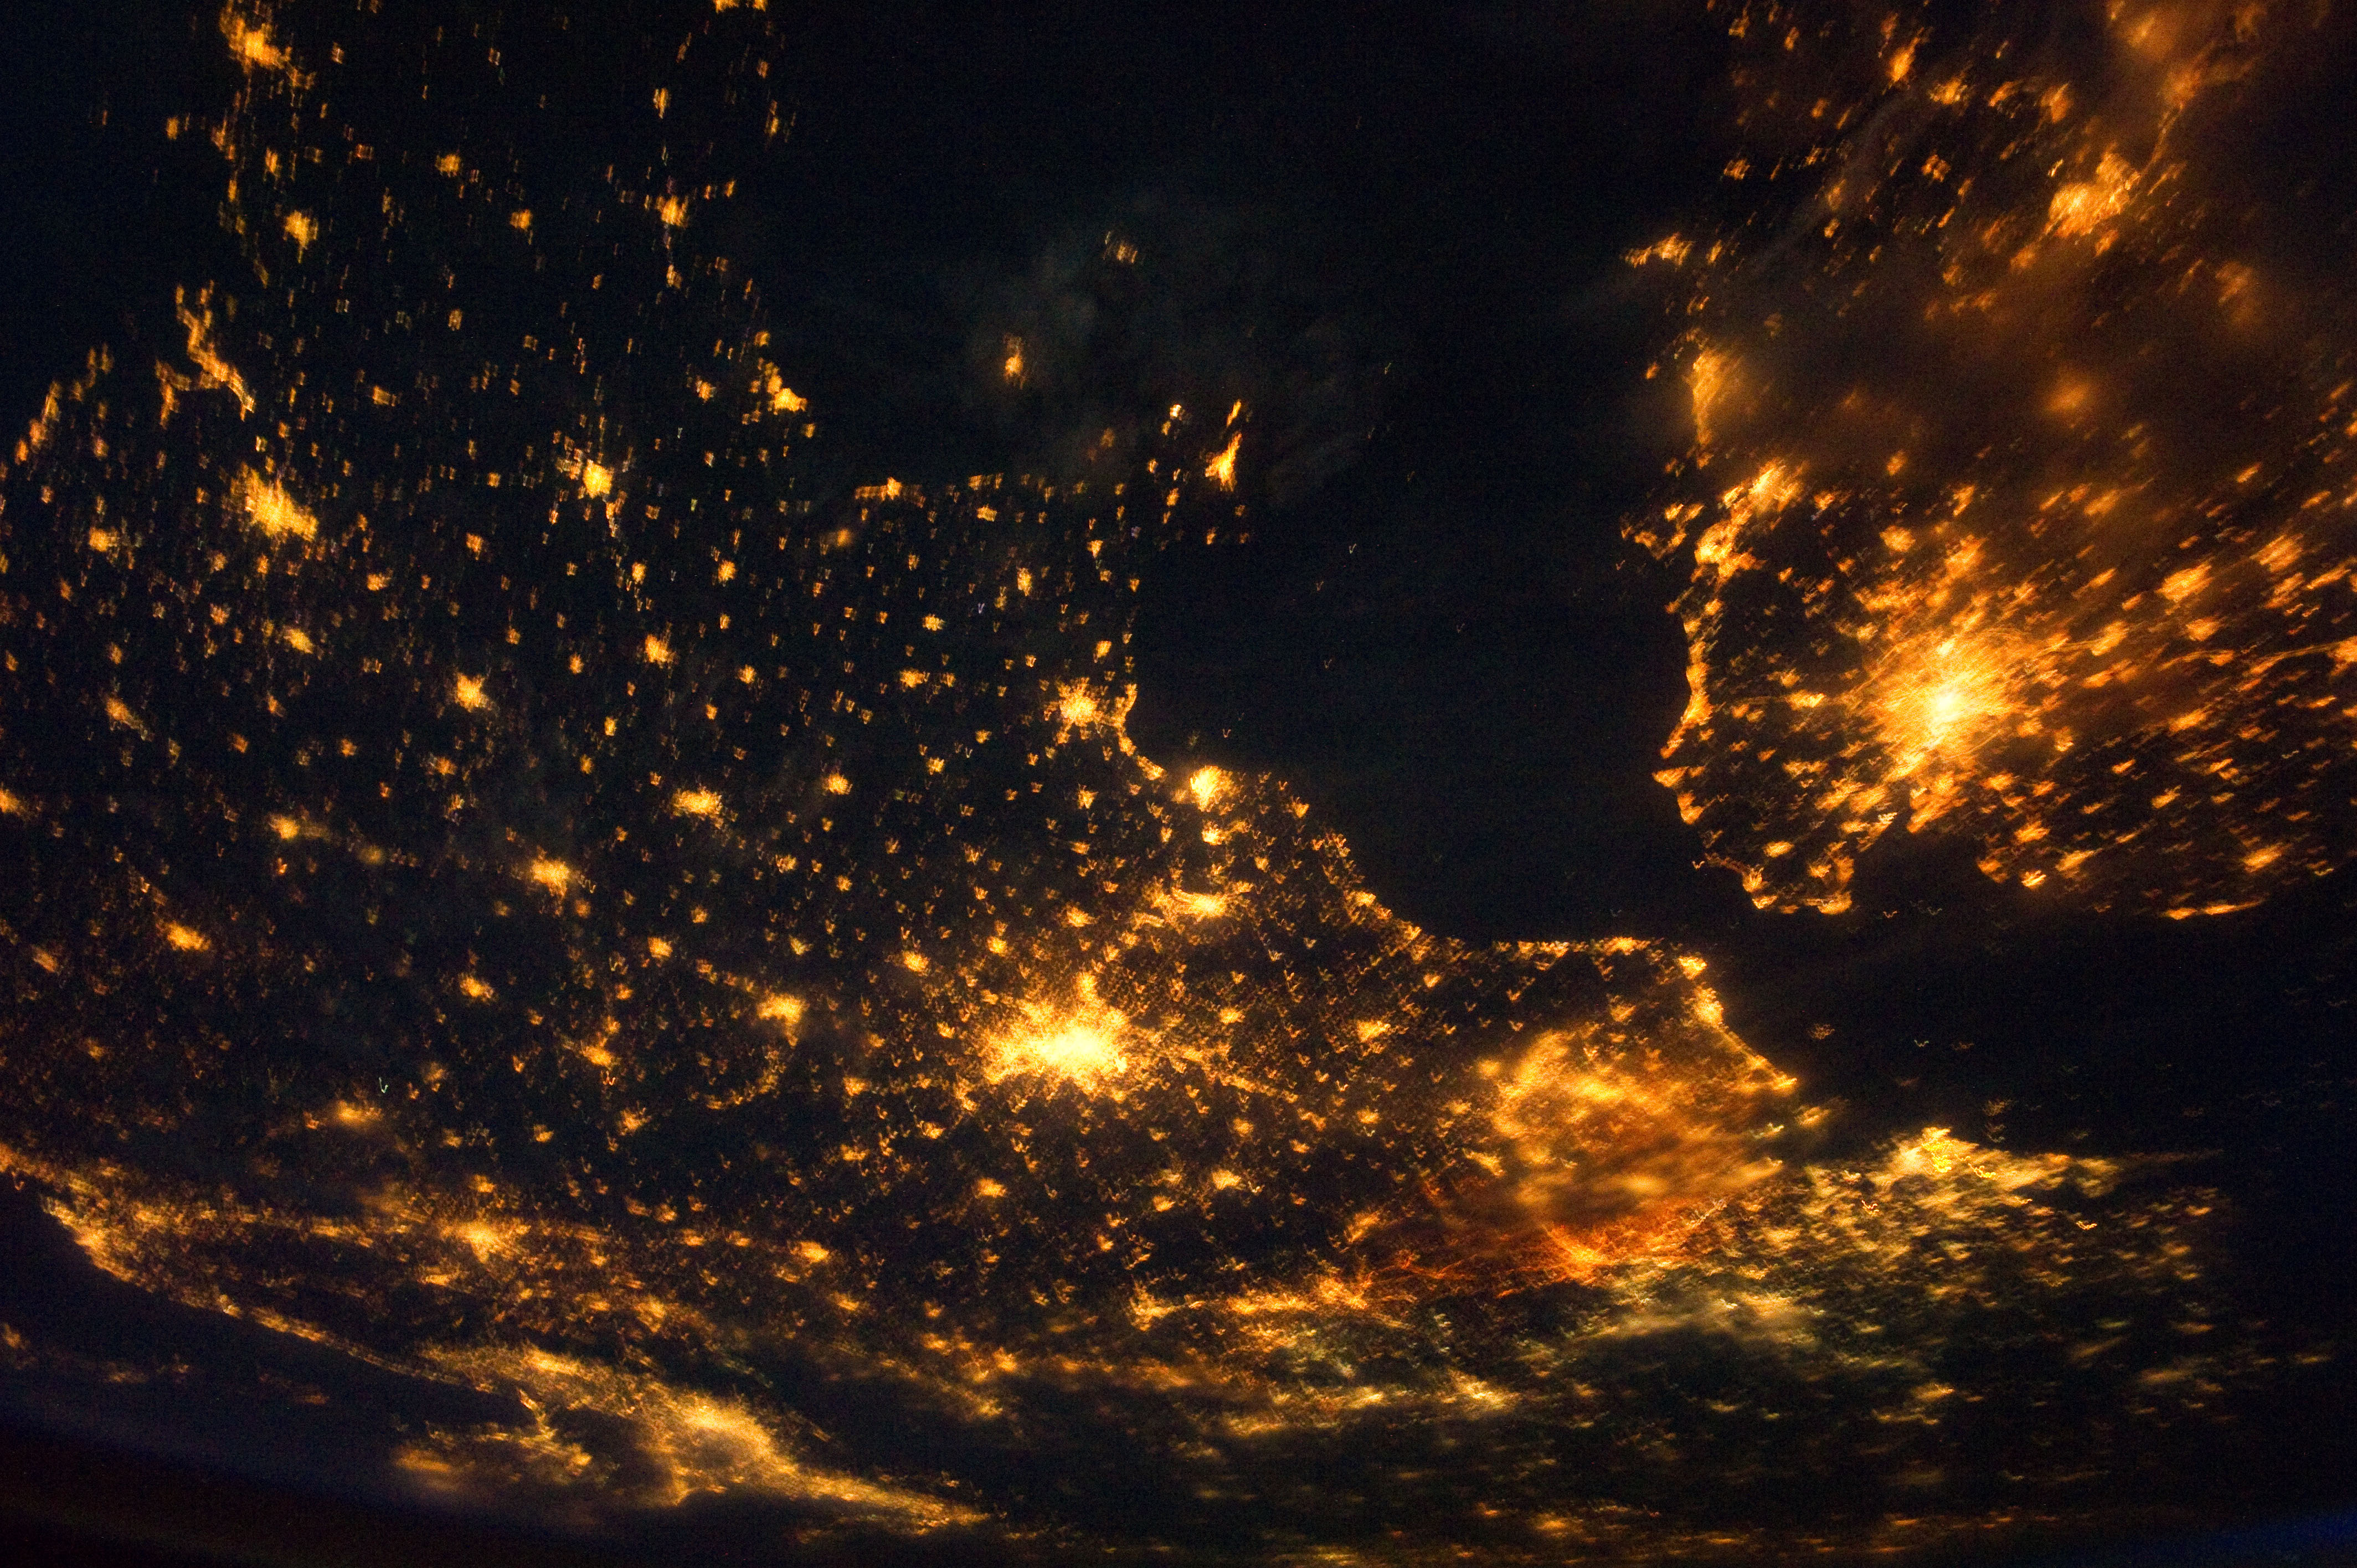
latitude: 49.5
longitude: 0.5
